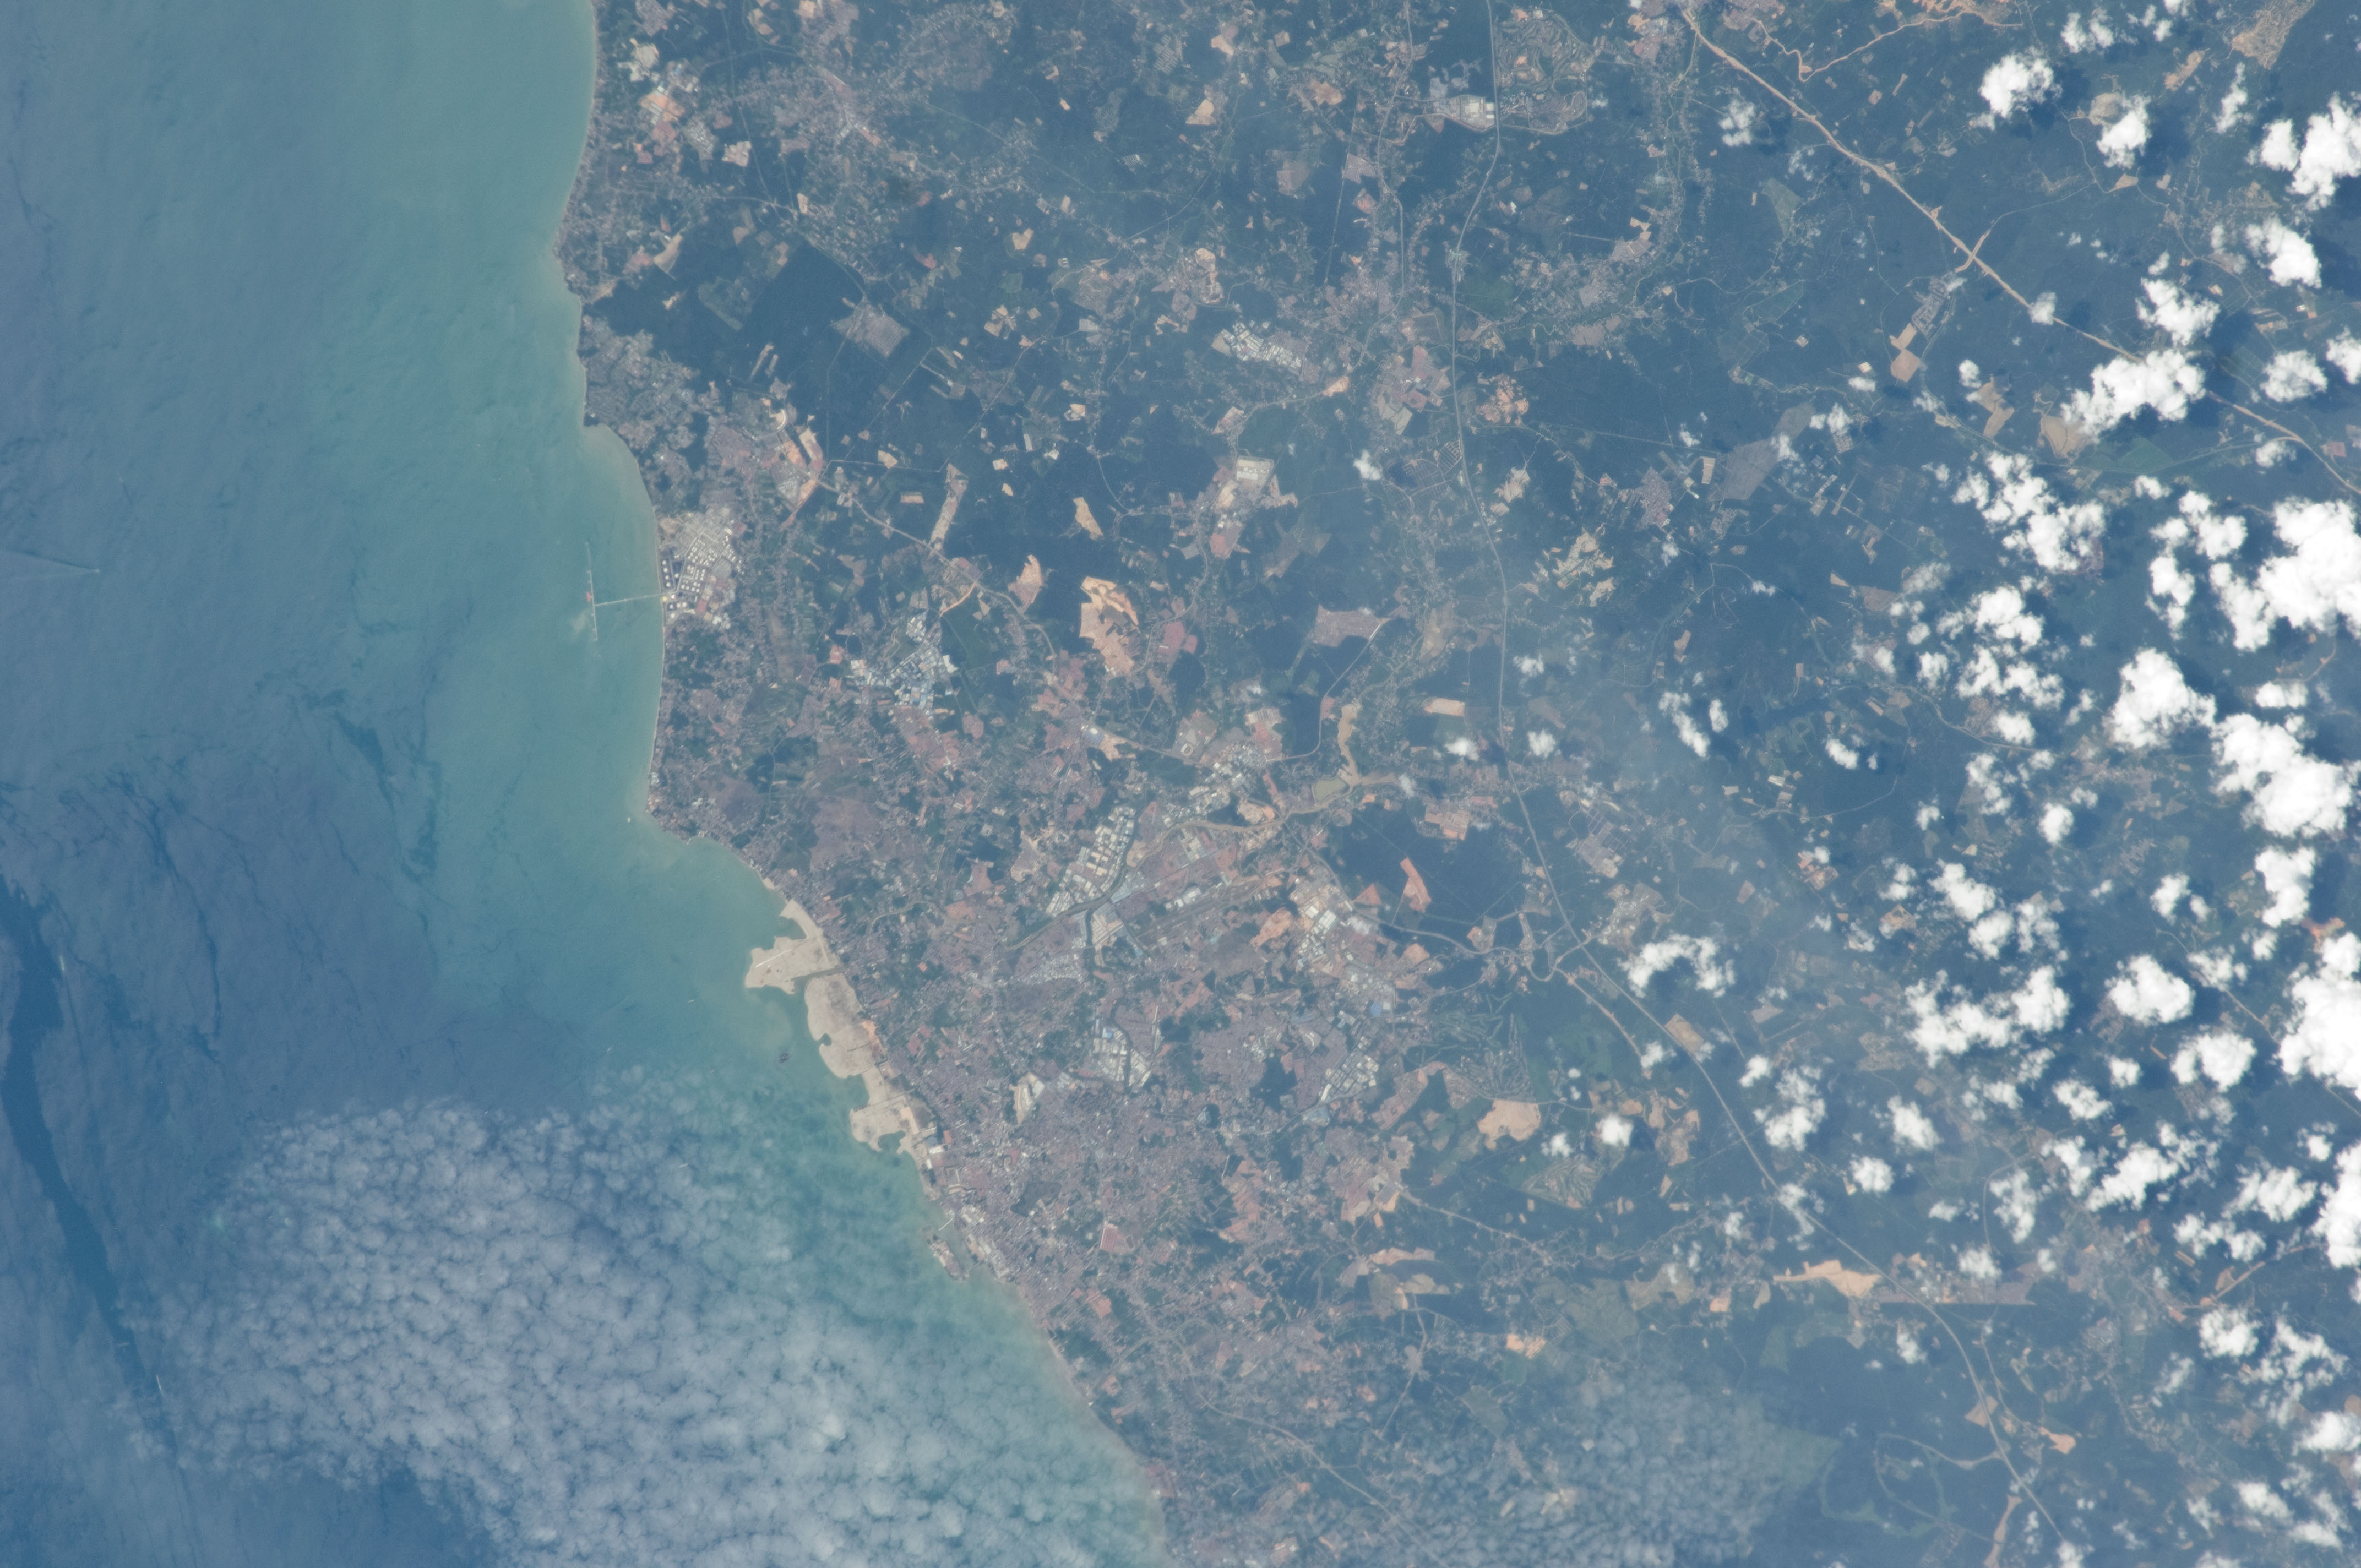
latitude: 2.3
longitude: 102.2
